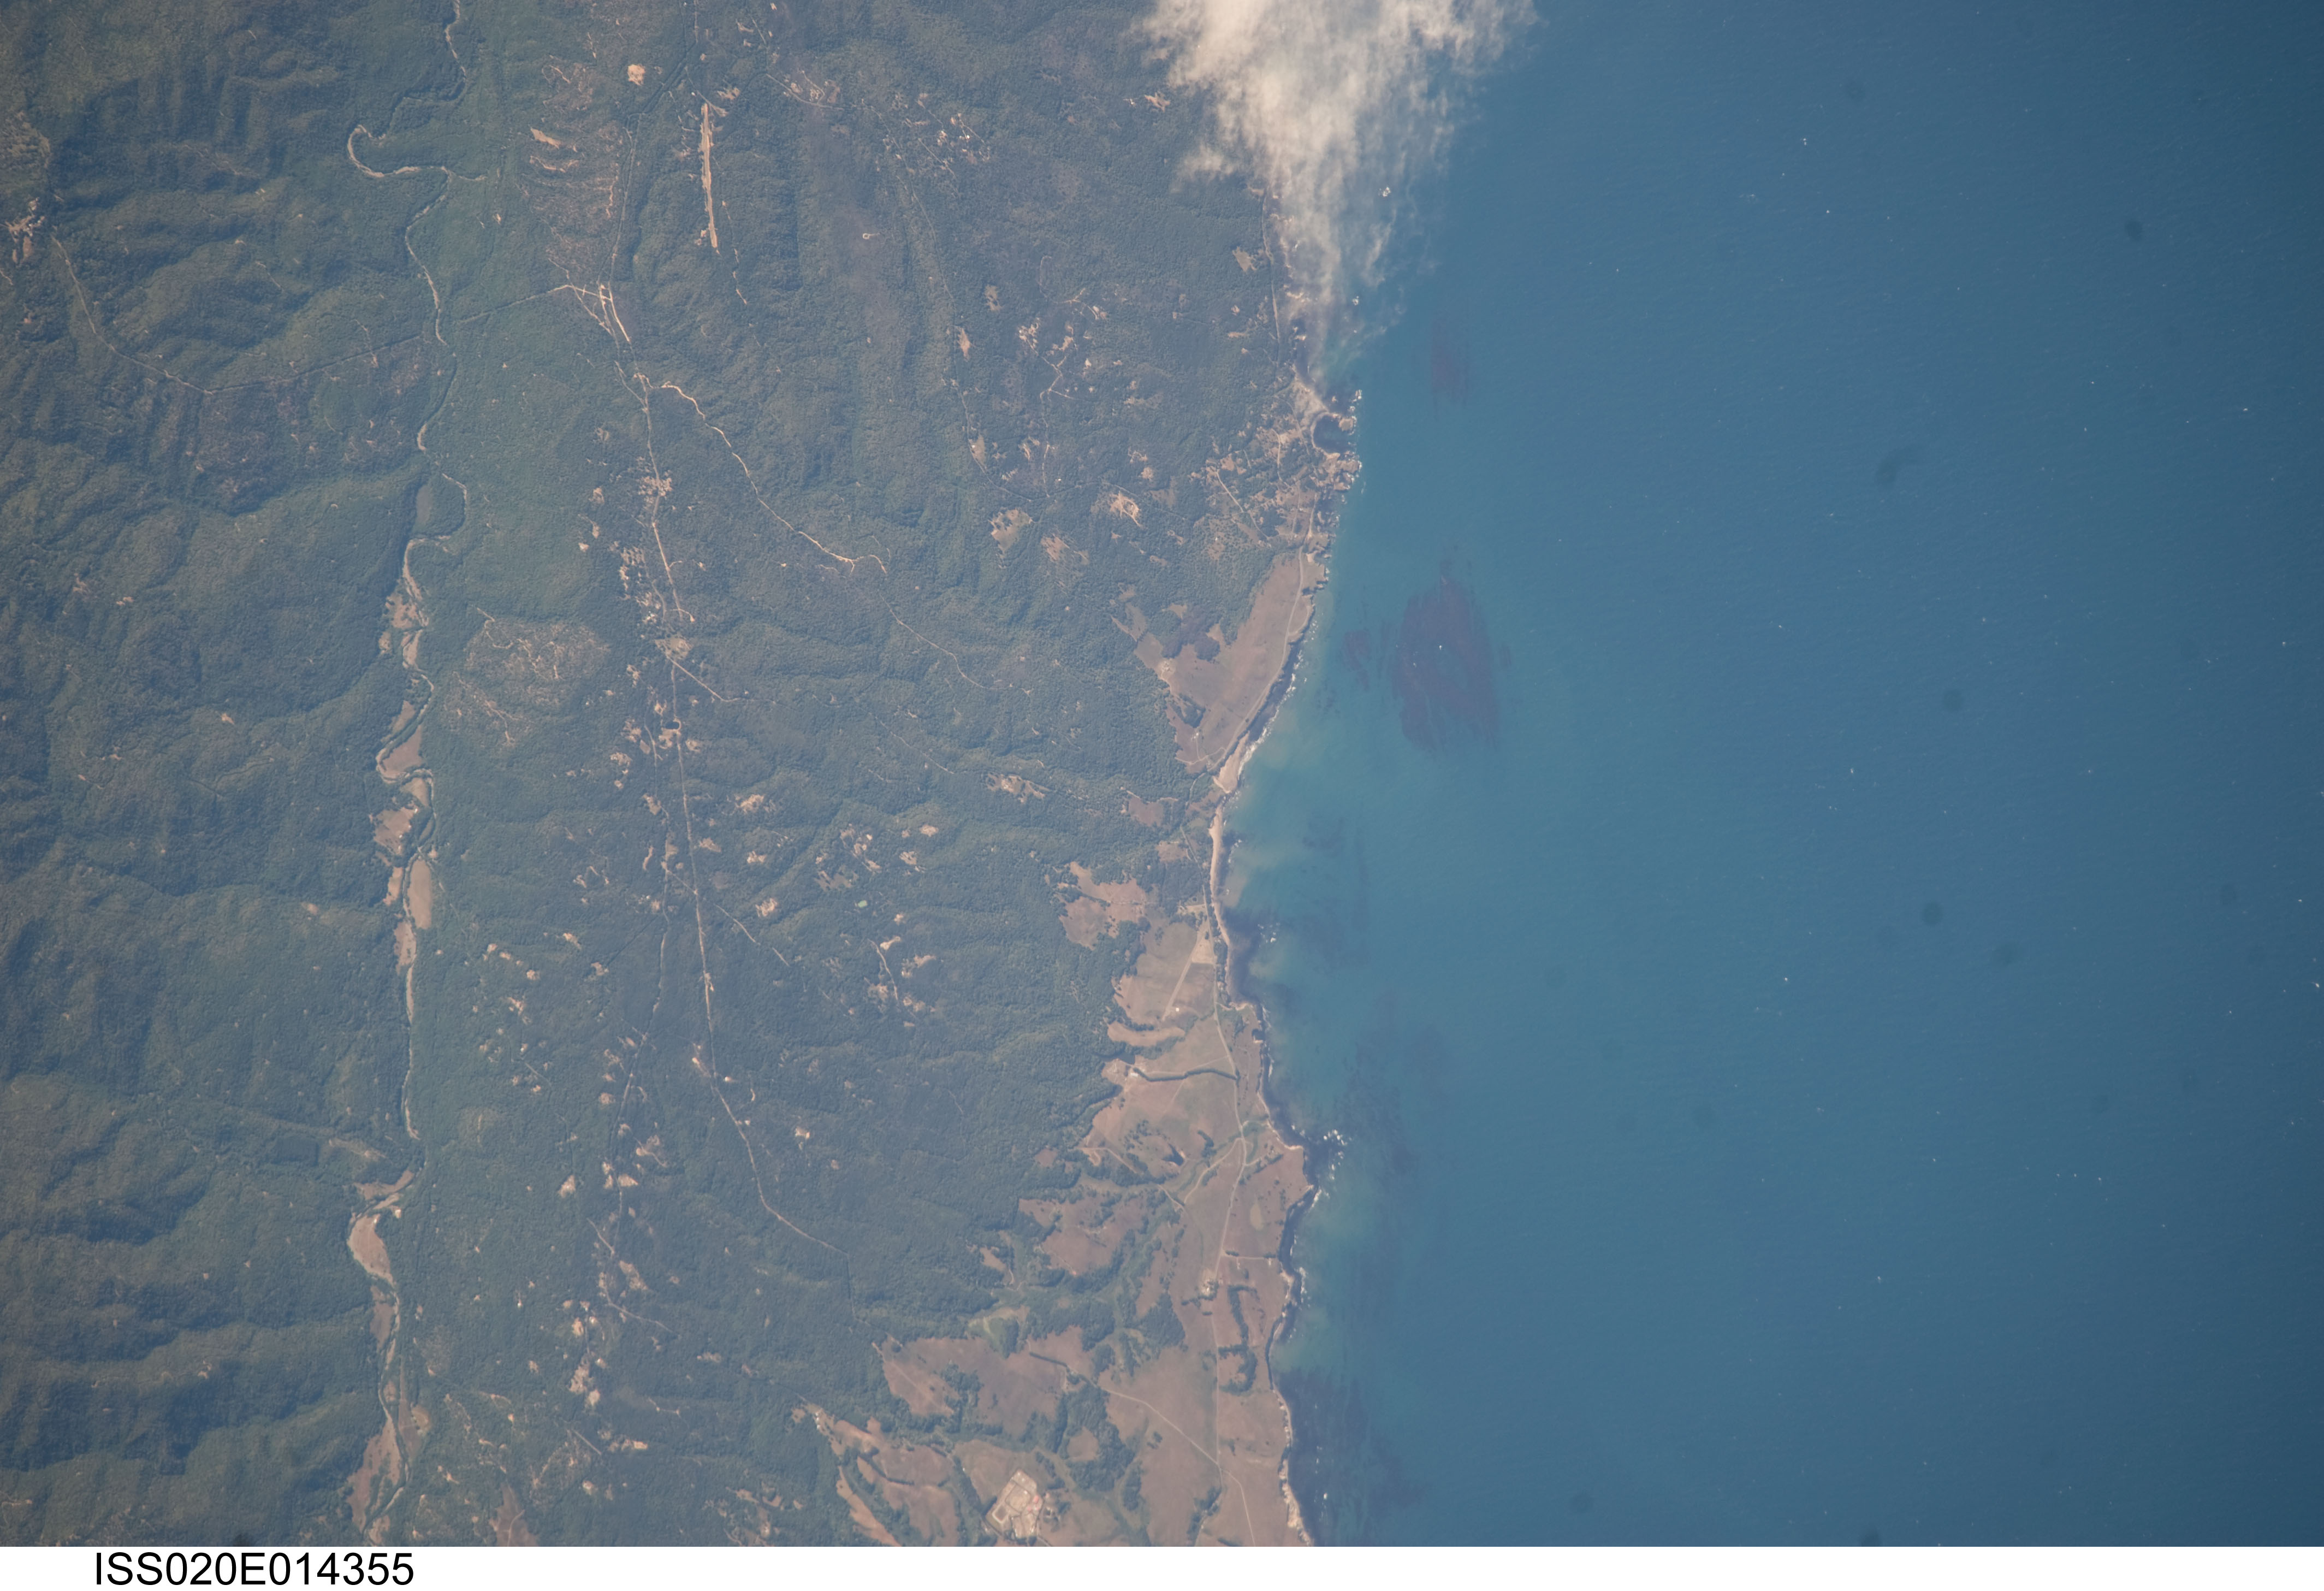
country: USA-CALIFORNIA
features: COAST SE. OF PT. ARENA, SCHOONER GULCH AREA., FOR., HILLS
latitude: 38.9
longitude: -123.6
